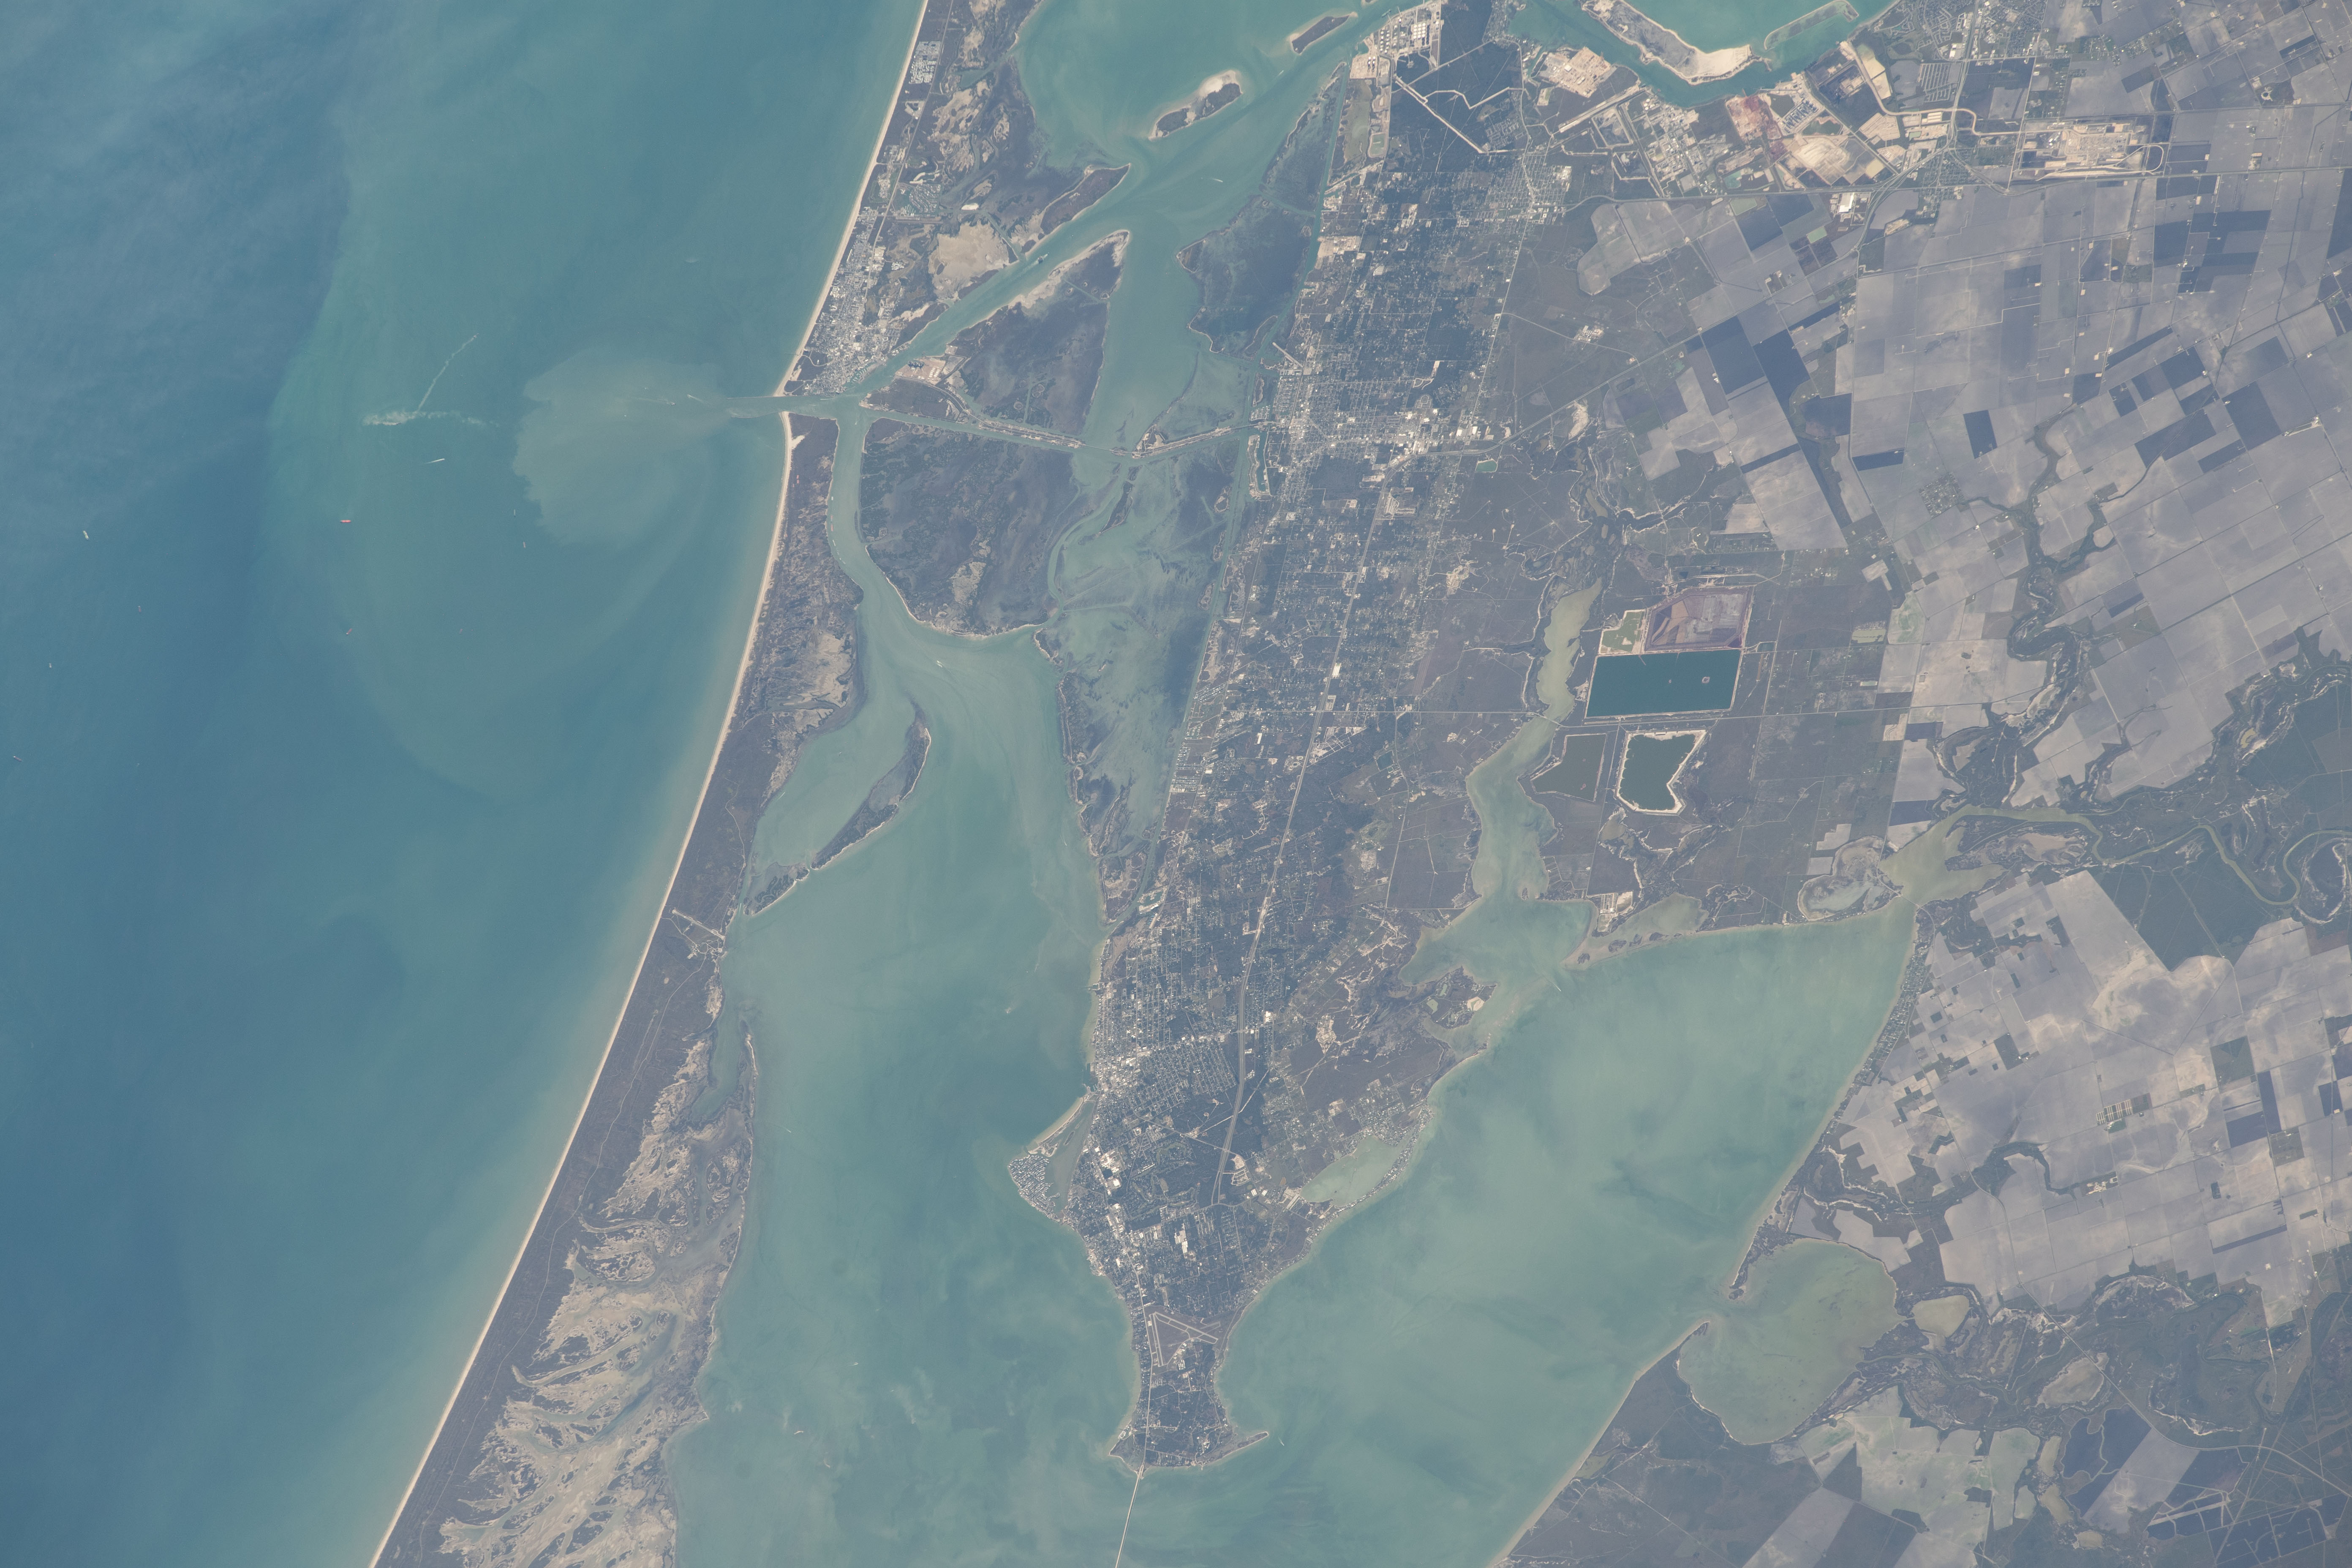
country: USA-TEXAS
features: ROCKPORT, PORT ARANSAS
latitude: 28.0
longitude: -97.1
